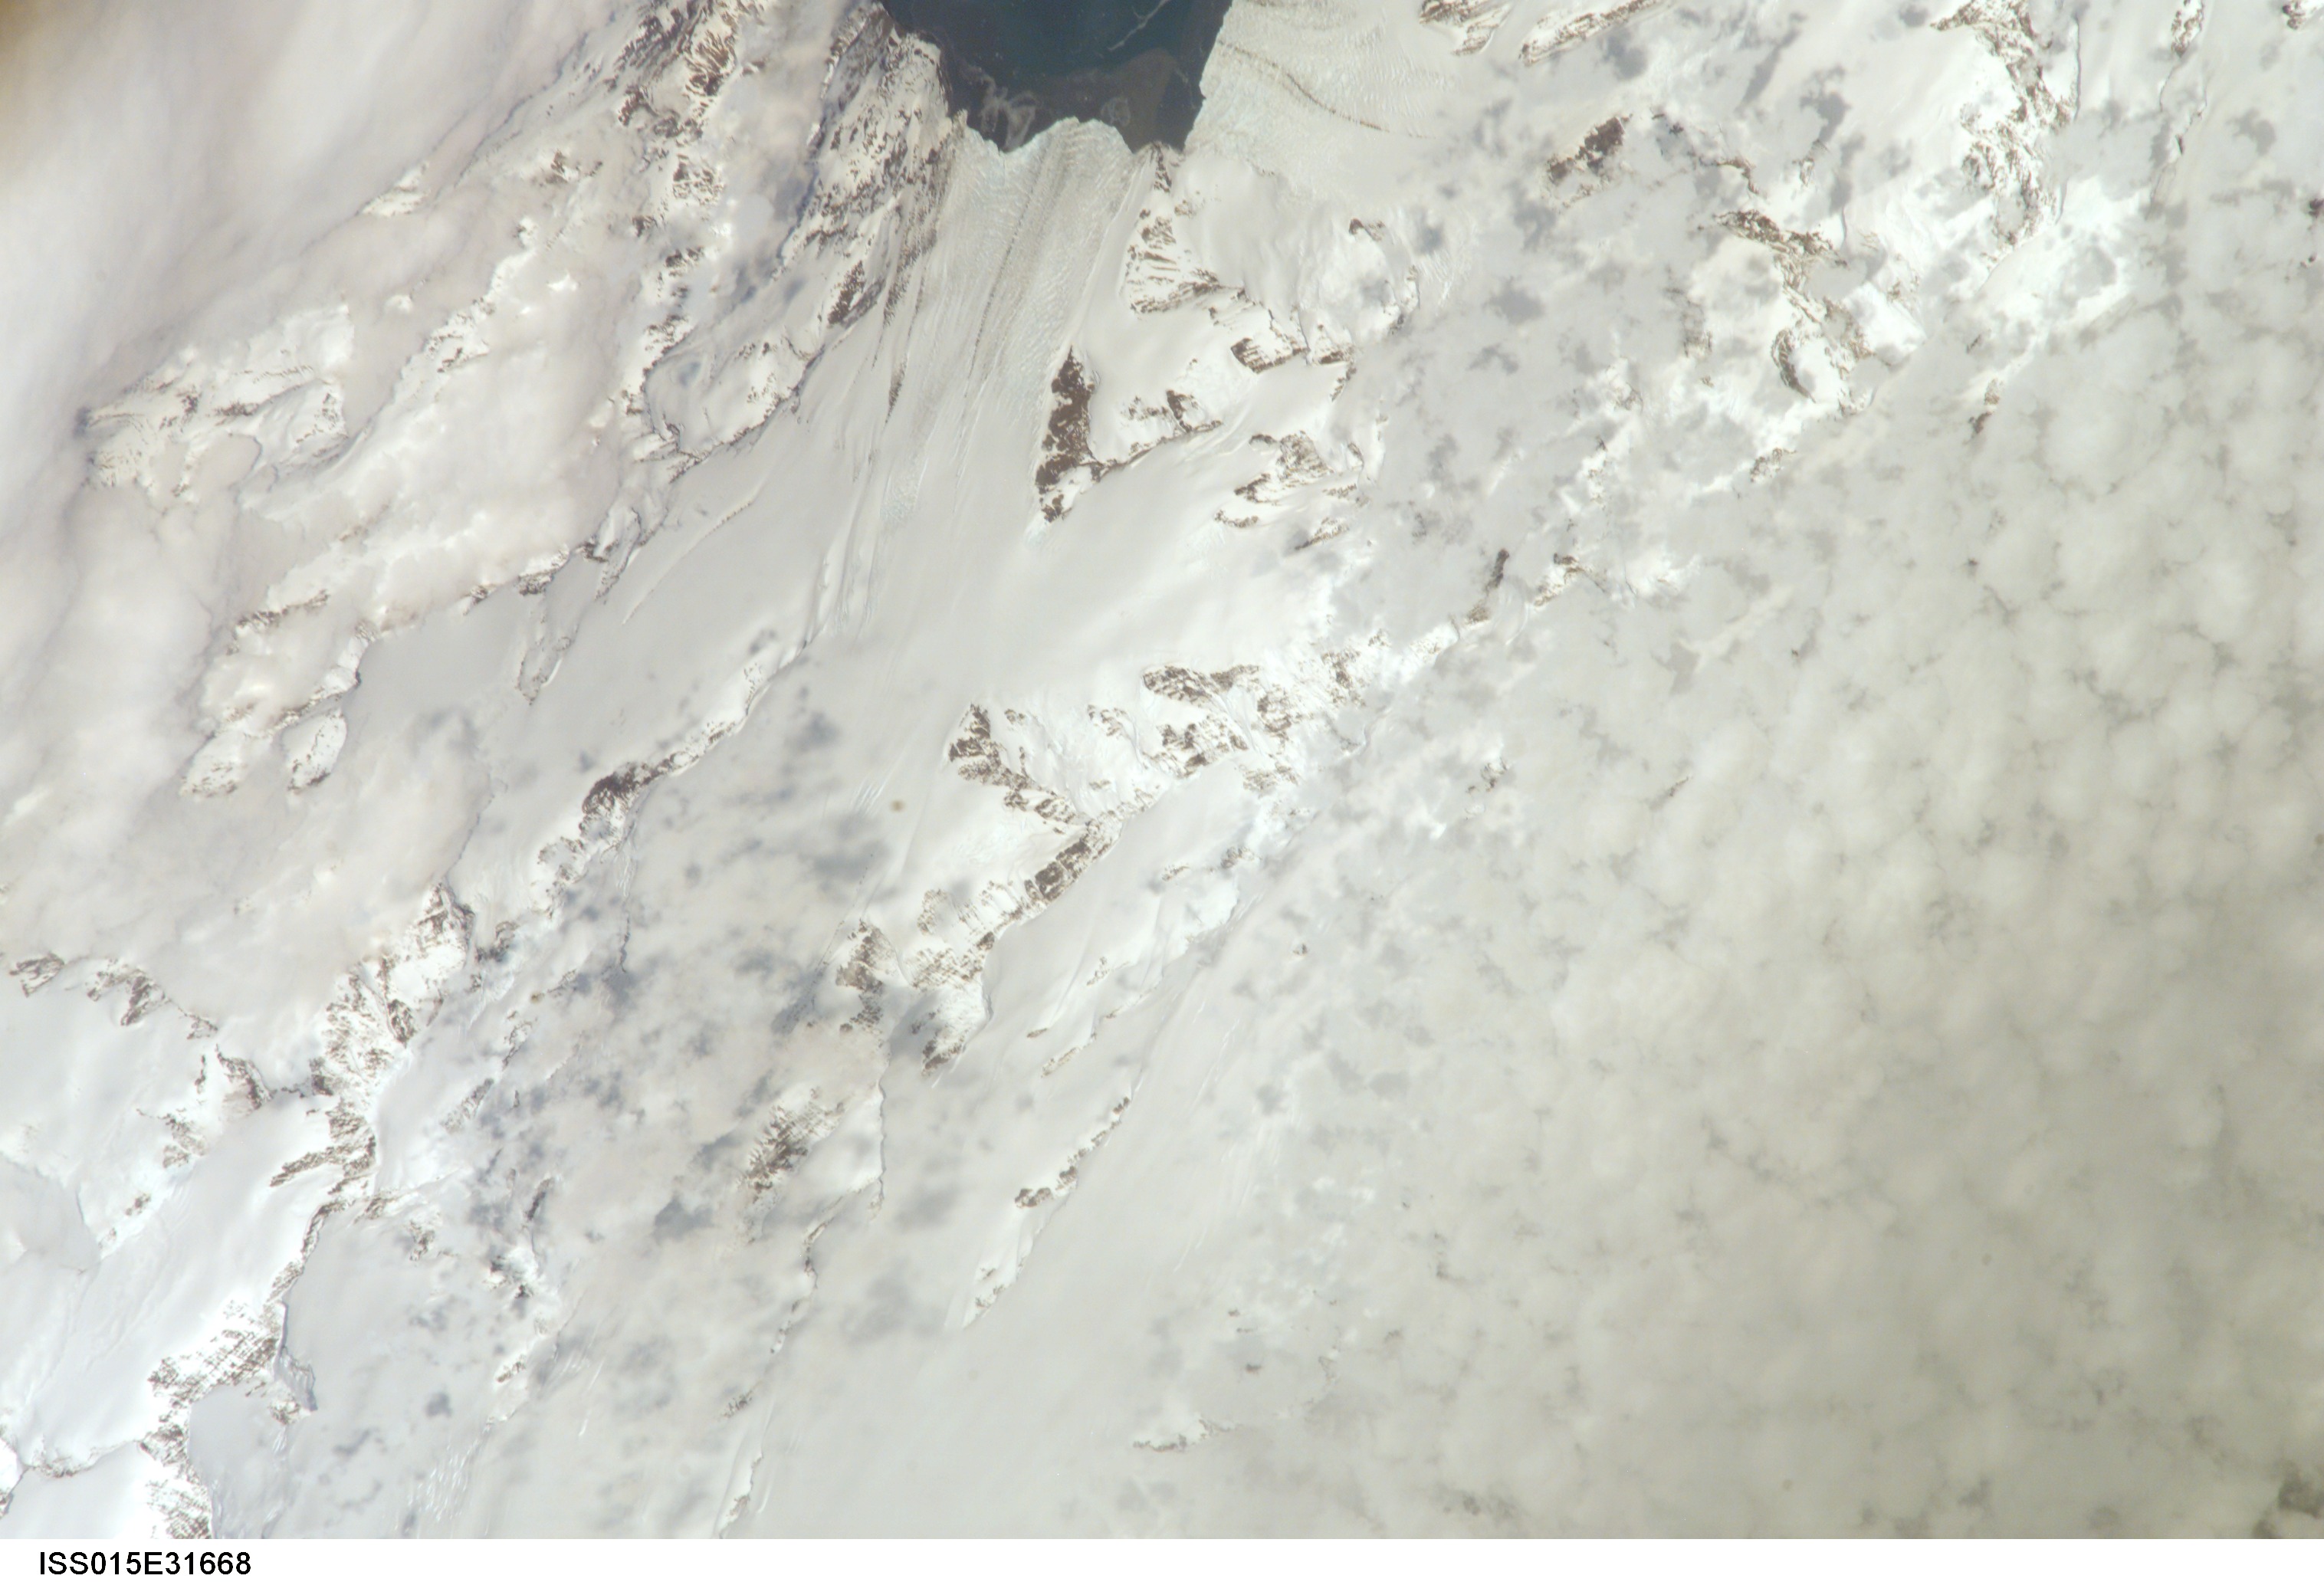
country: SOUTH GEORGIA IS.
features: GLACIER TERMINUS ON ROYAL BAY
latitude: -54.6
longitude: -36.2
